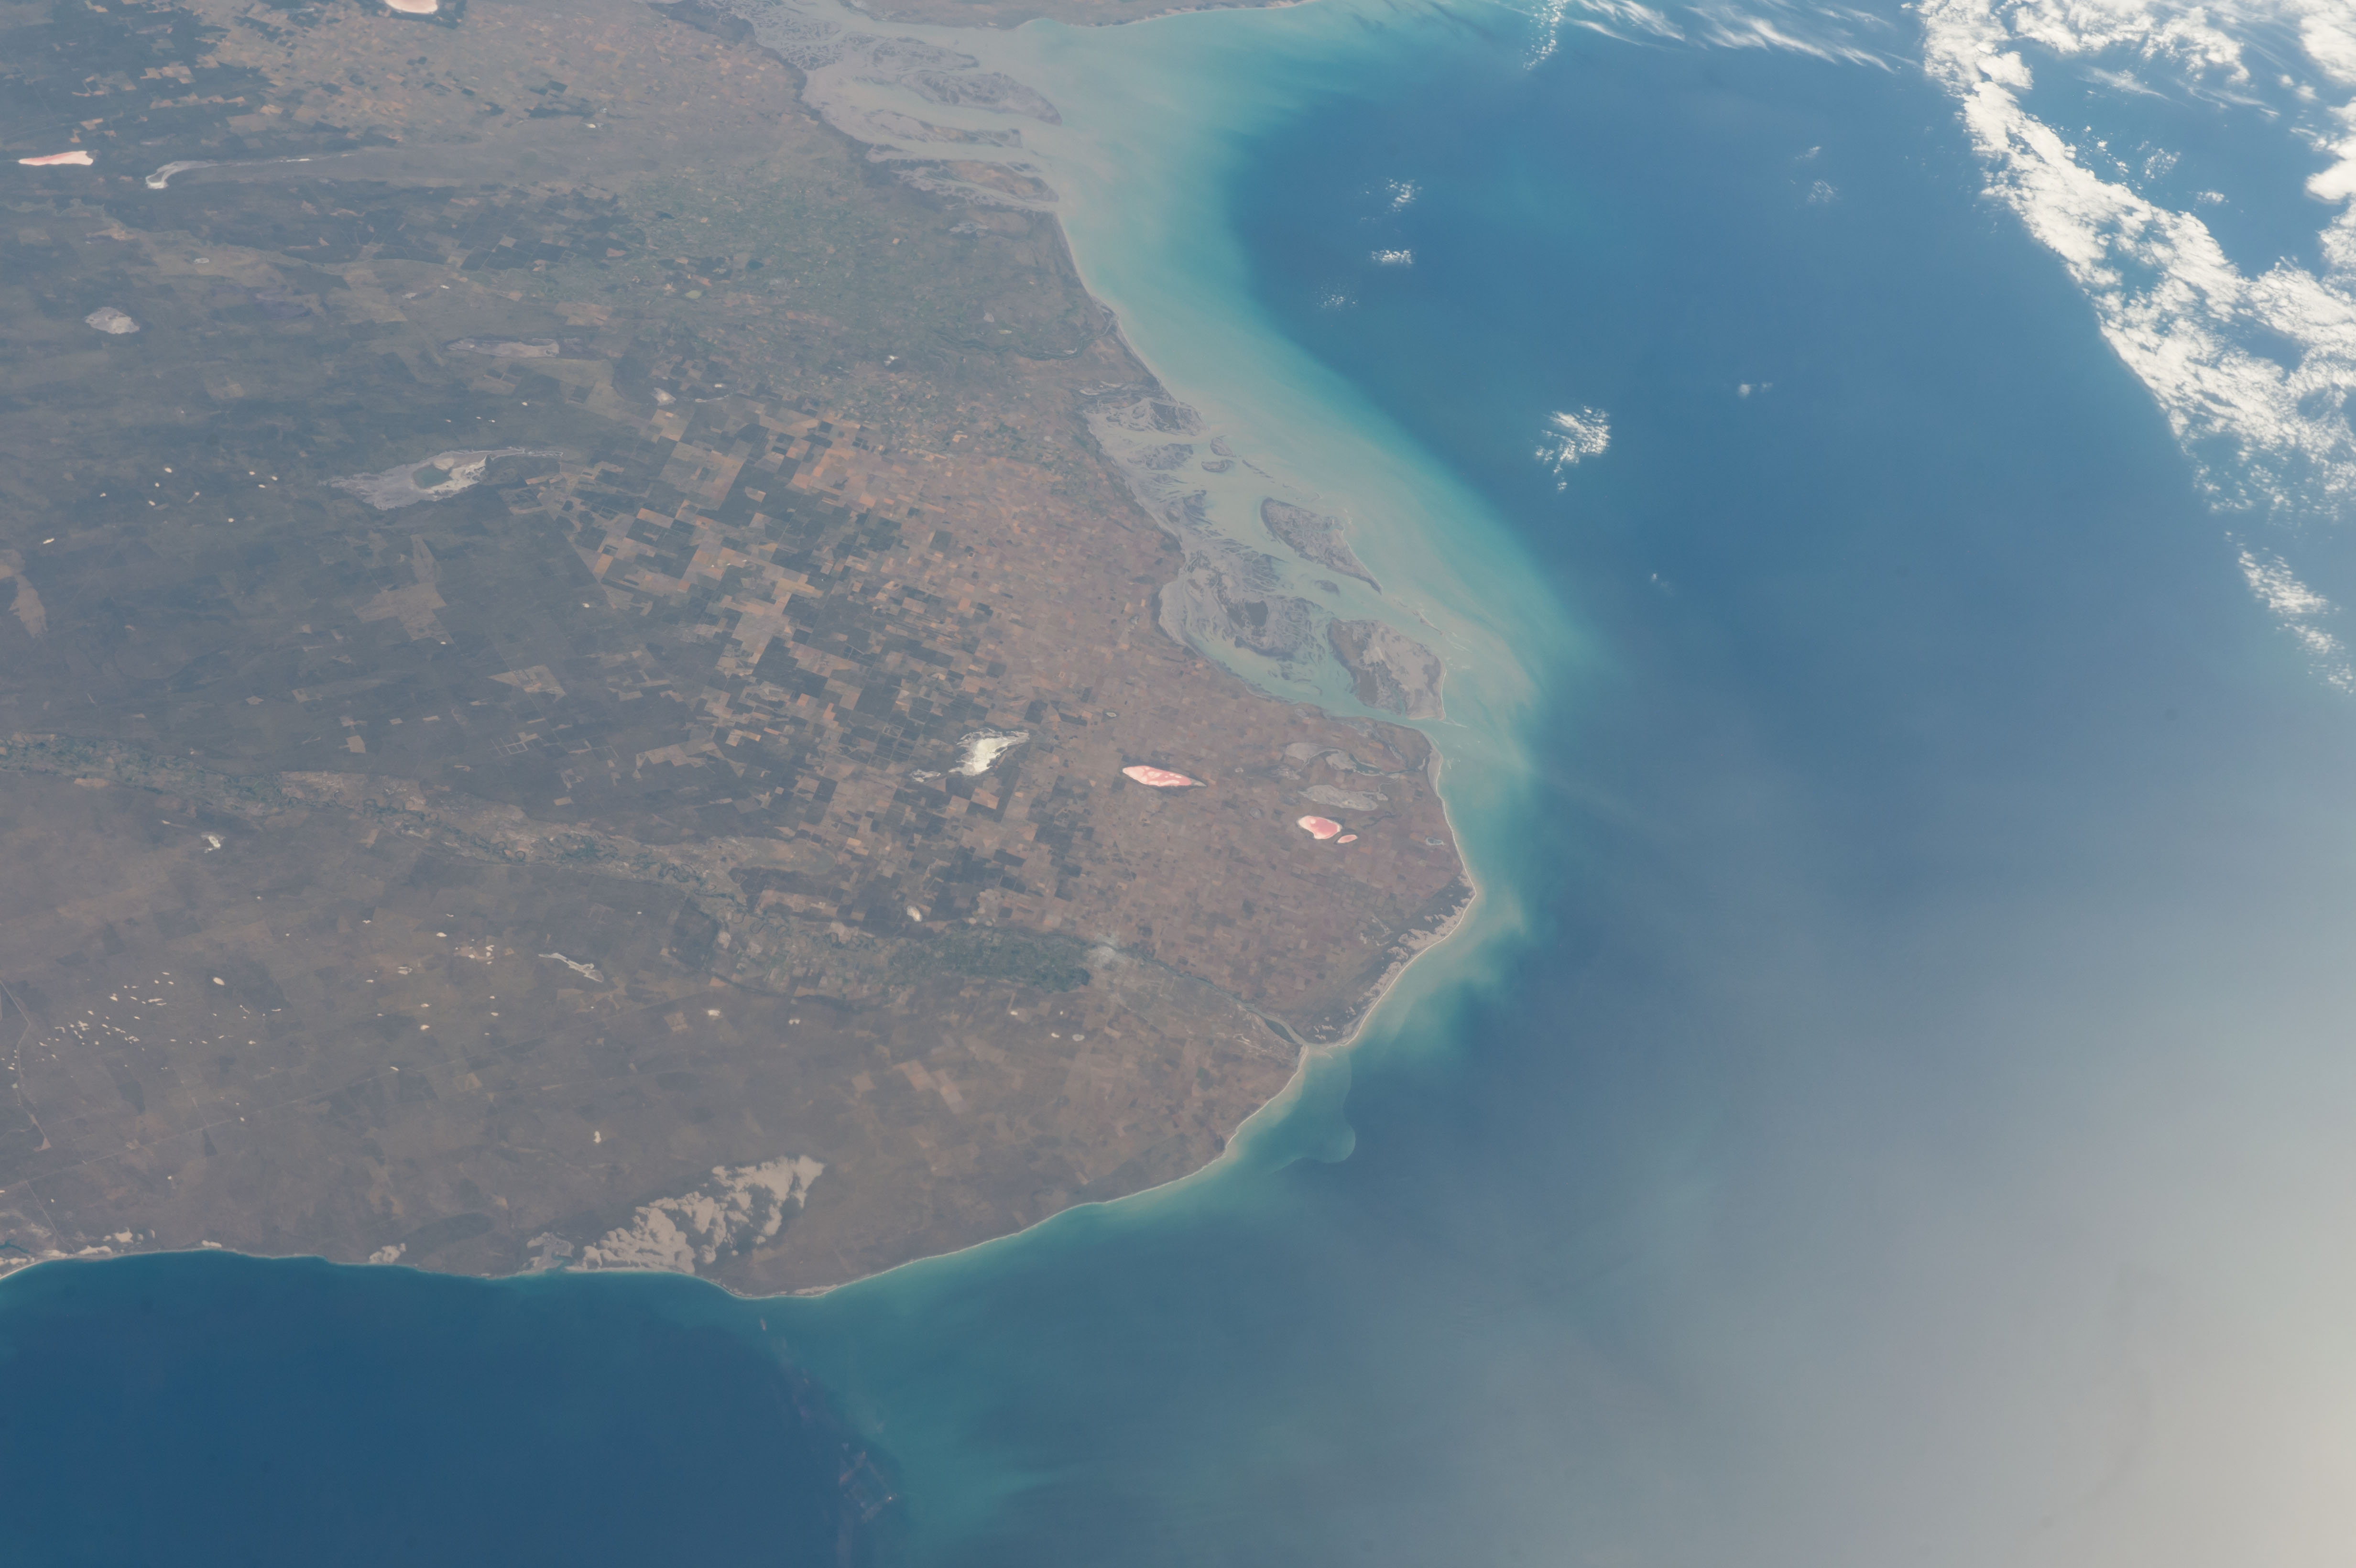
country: ARGENTINA
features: E. ARGENTINA PROV. BUENOS AIRES
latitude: -40.5
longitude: -62.5
